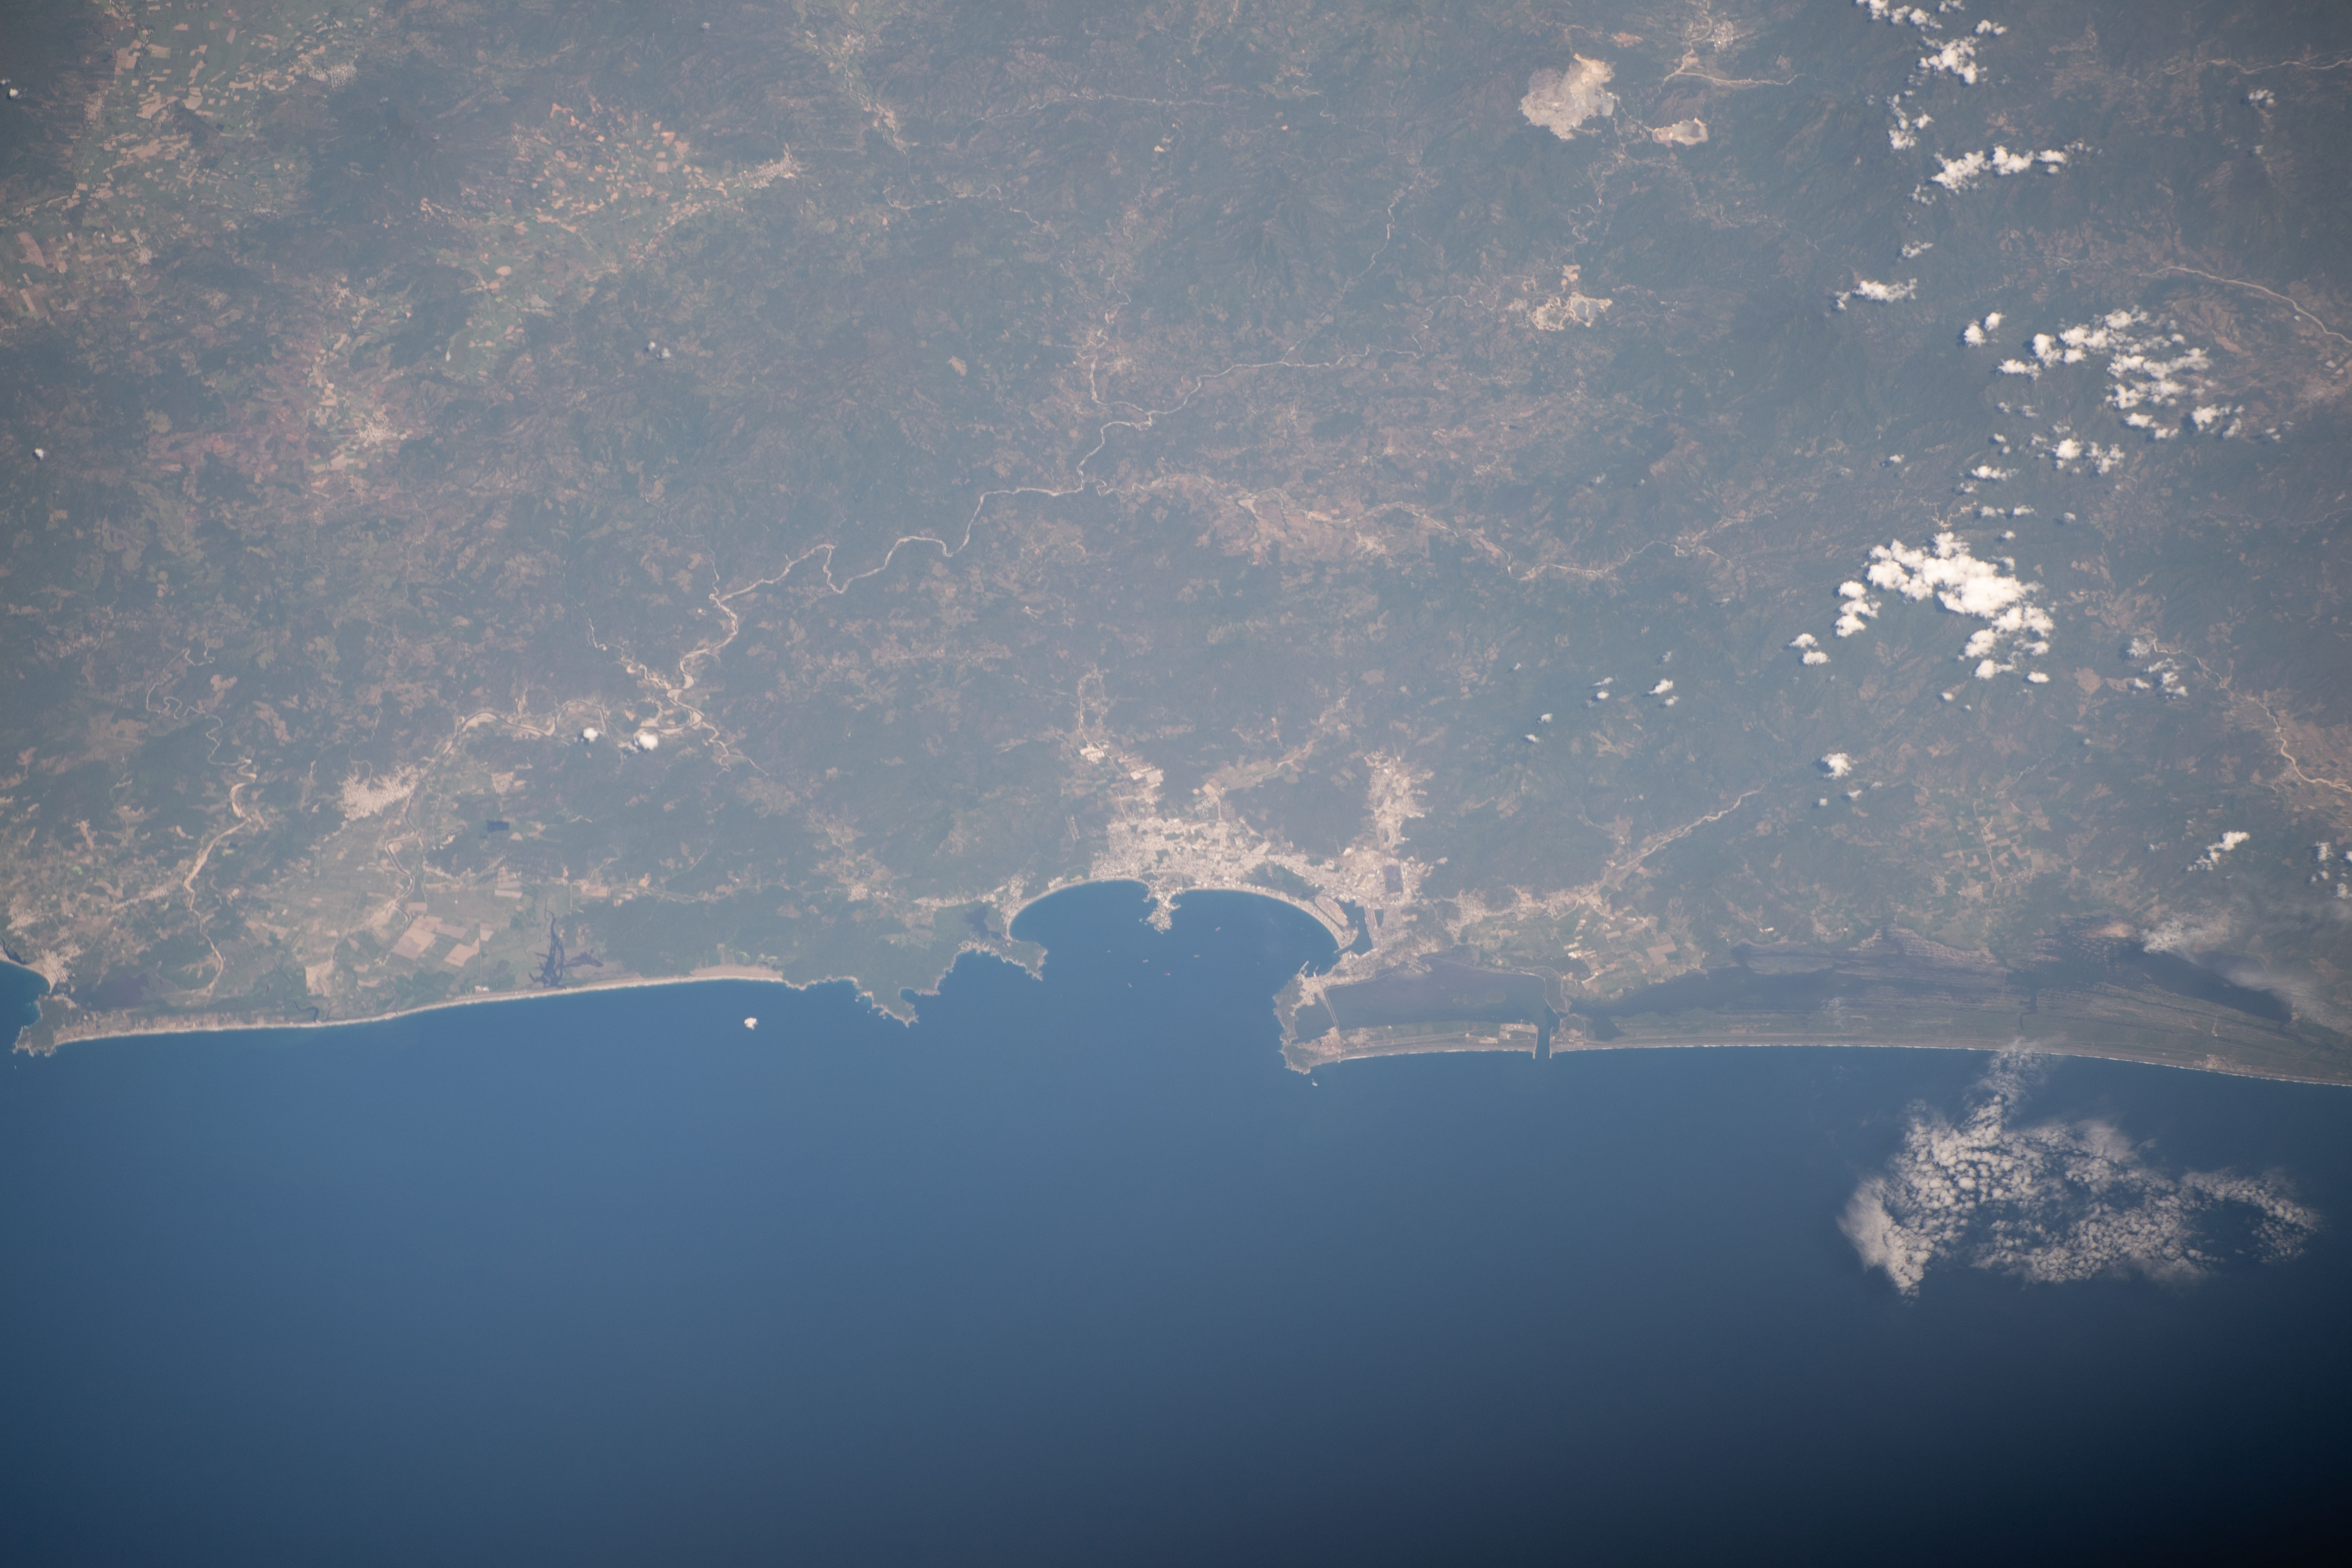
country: MEXICO
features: MANZANILLO
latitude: 19.1
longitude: -104.3
